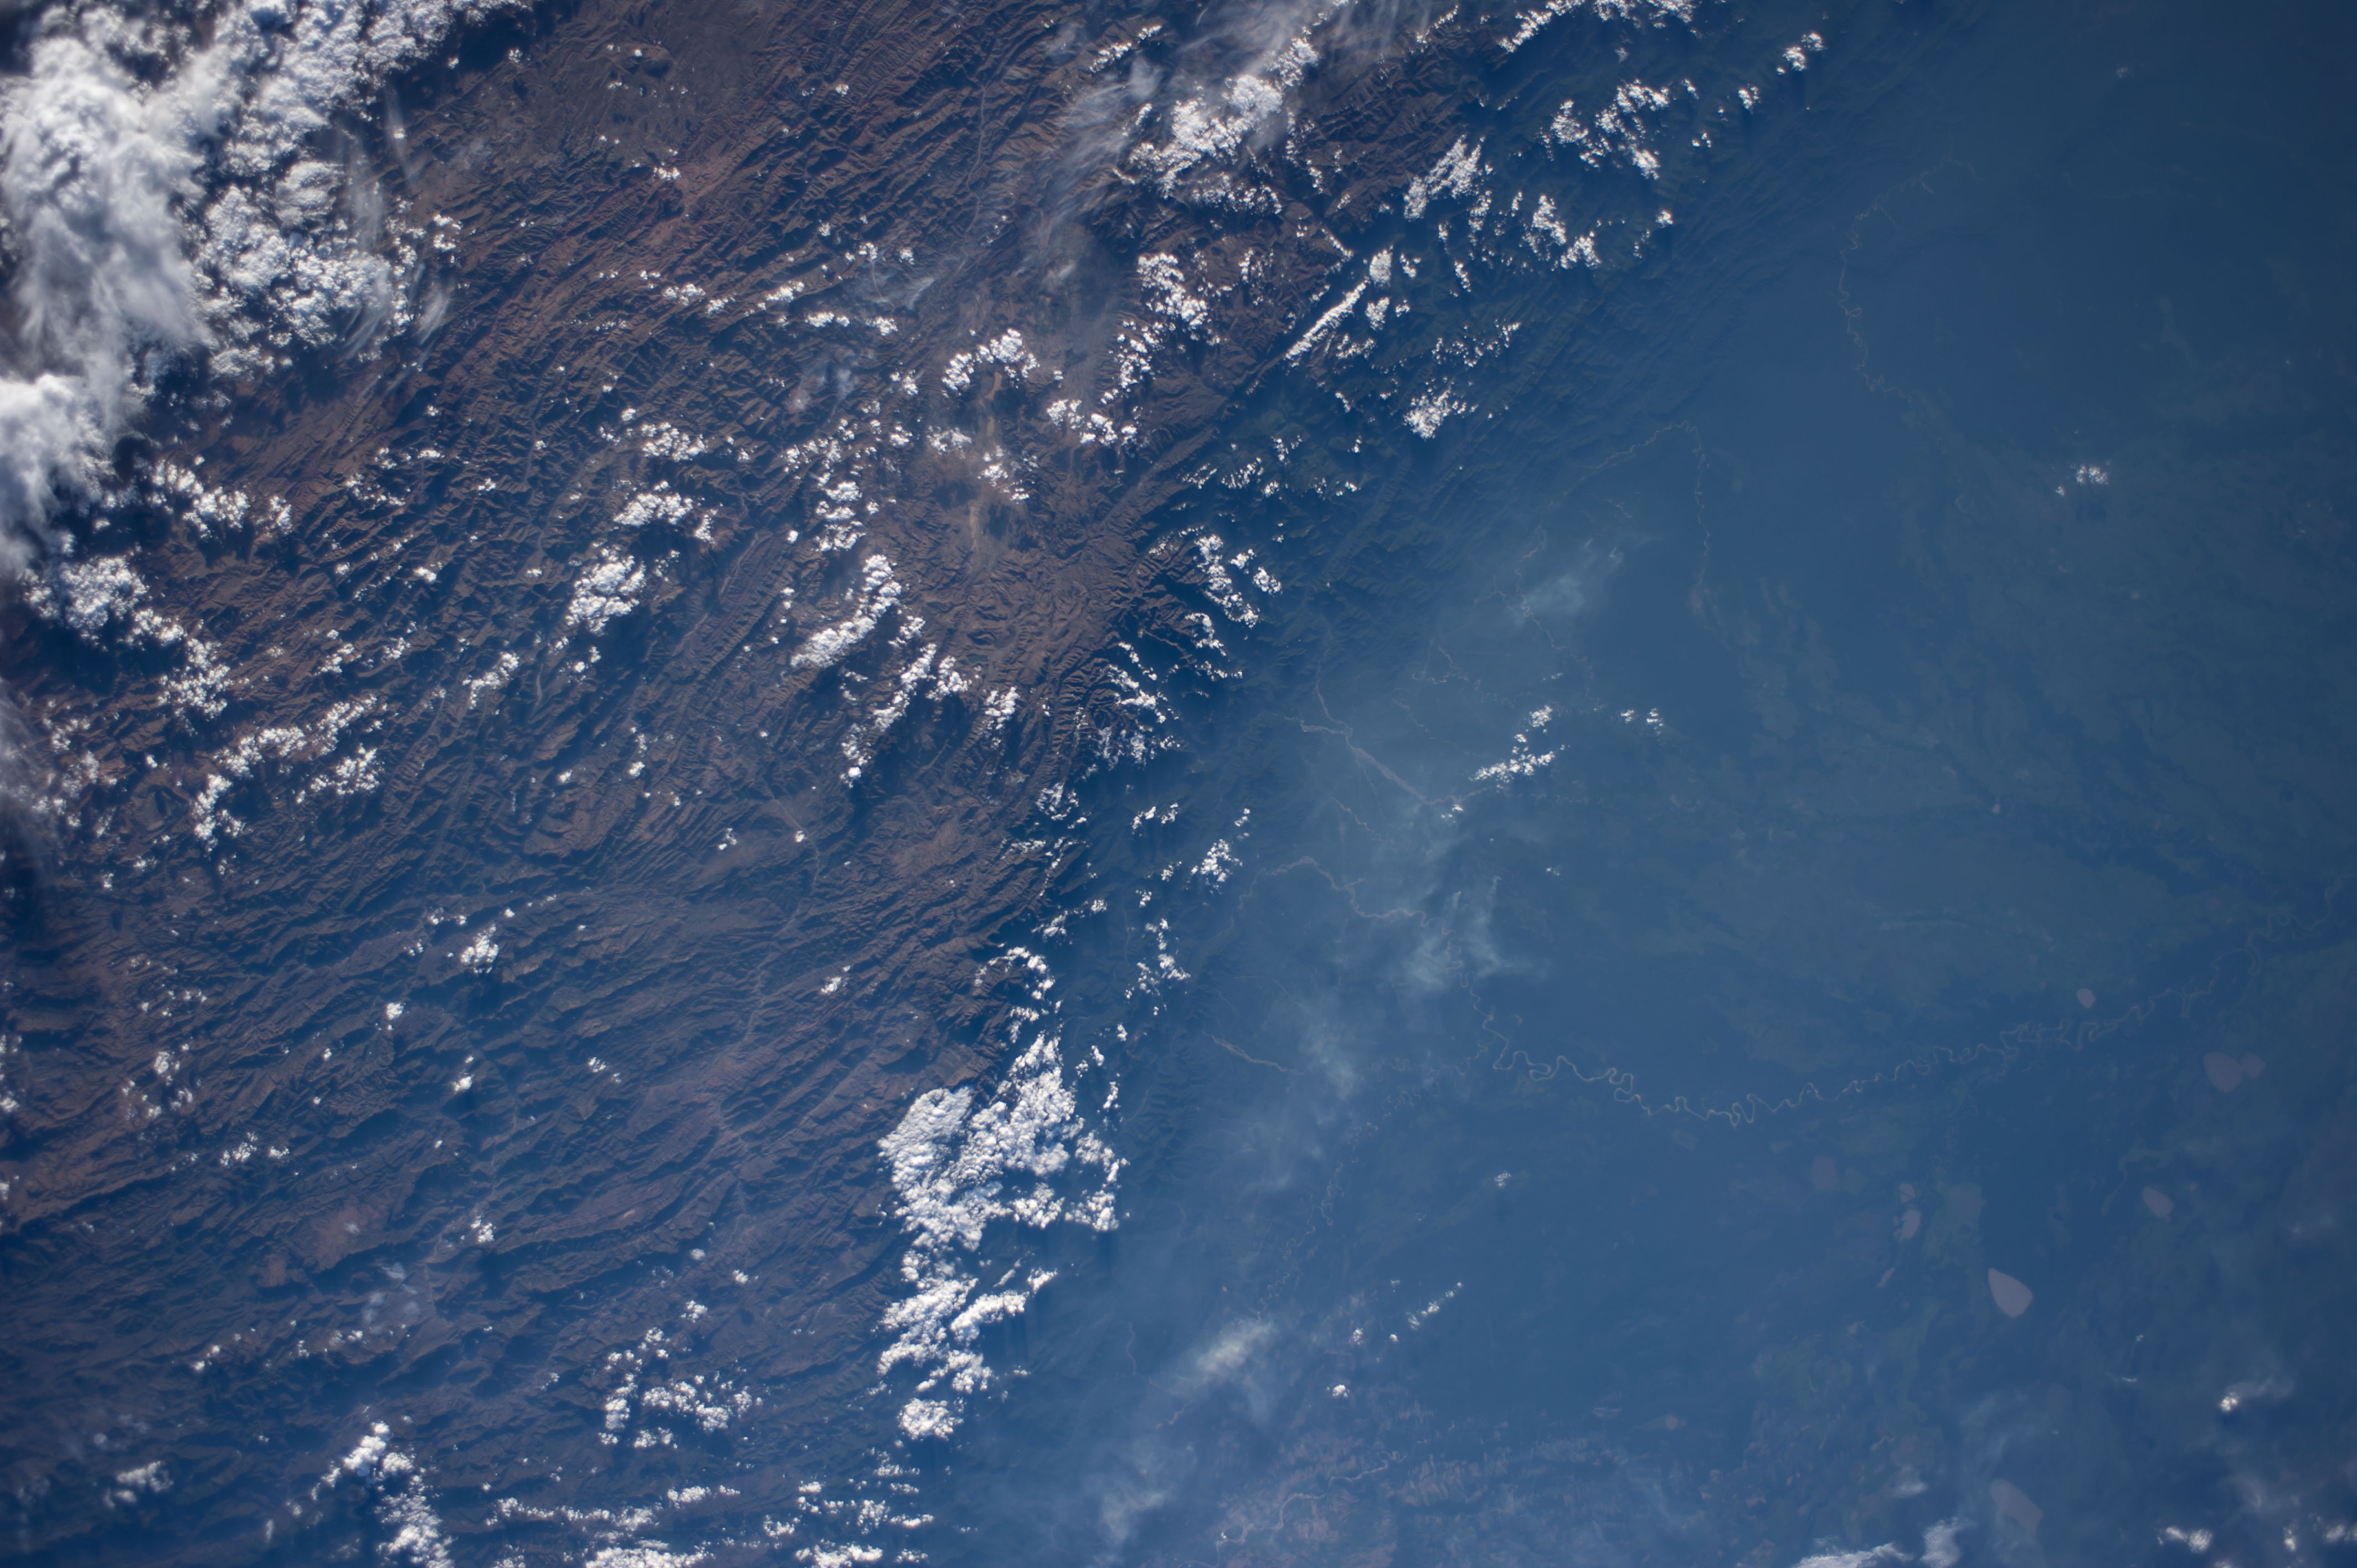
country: BOLIVIA
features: CORDILLERA REAL MTS., CORDILLERA ORIENTAL MTS., MAMORE R., YUNGAS FOOTHILLS
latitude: -17.5
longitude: -65.5
